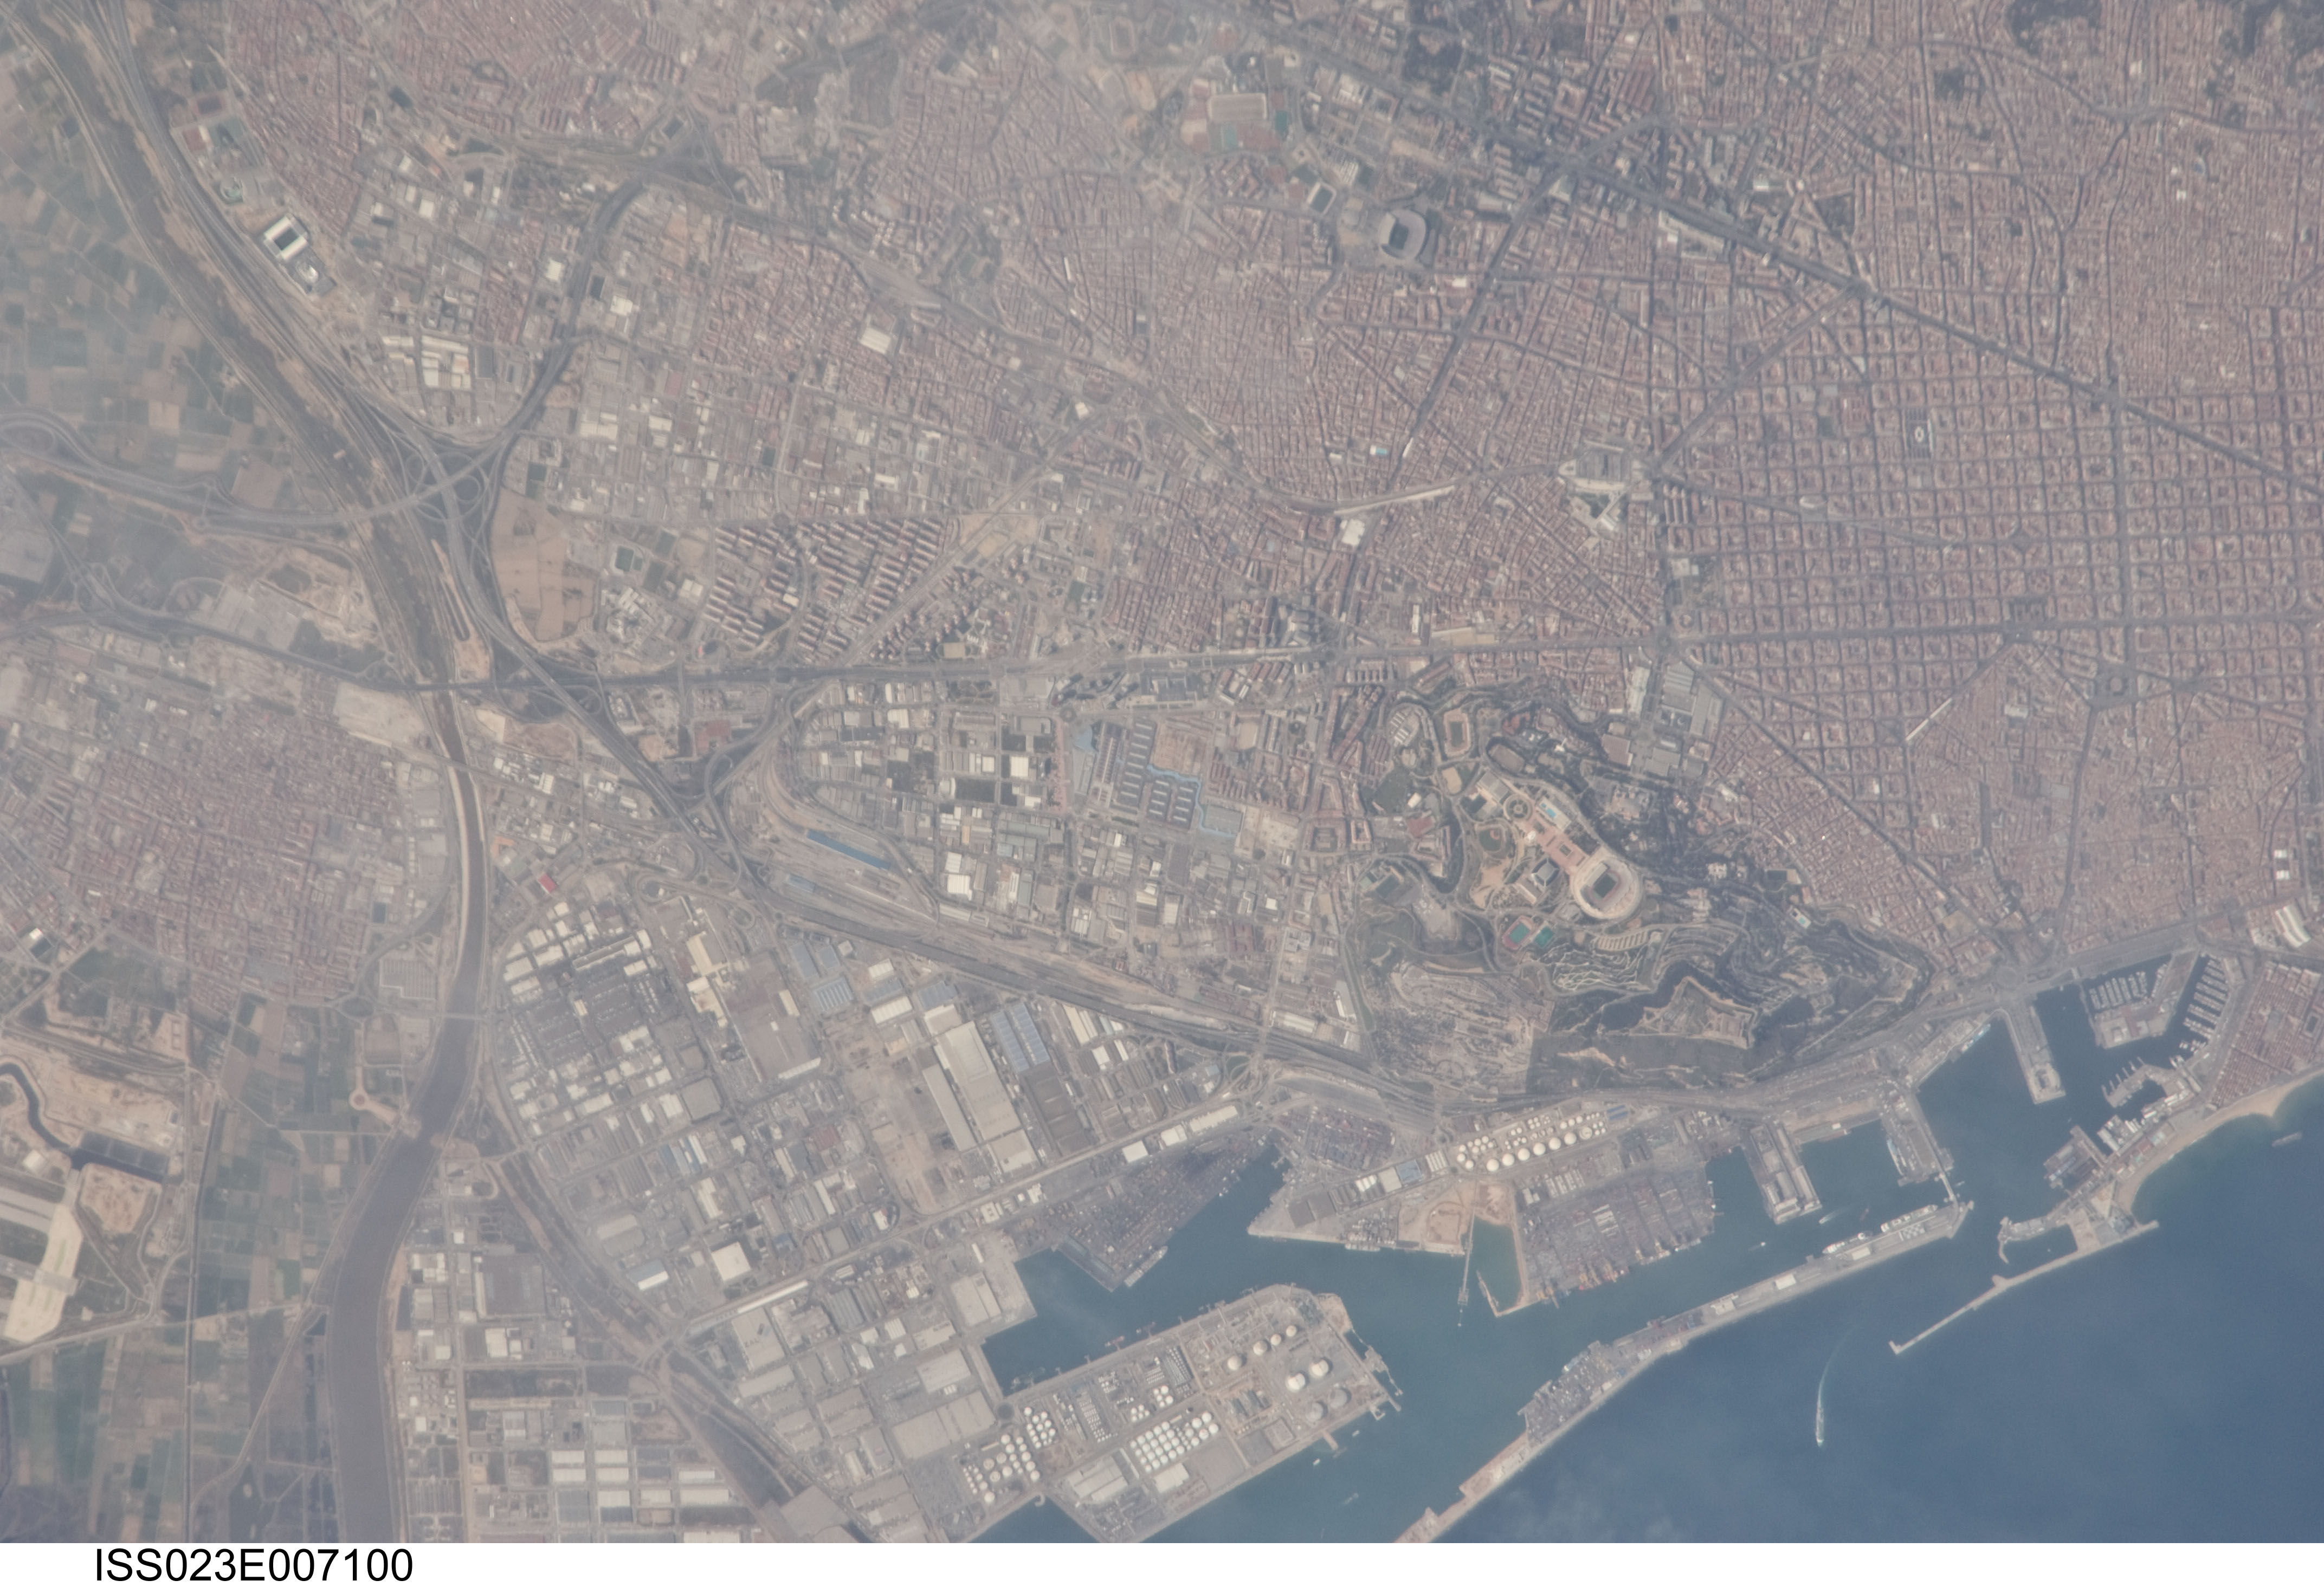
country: SPAIN
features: BARCELONA, PORT, LLOBREGAT R., COAST
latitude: 41.4
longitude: 2.1
